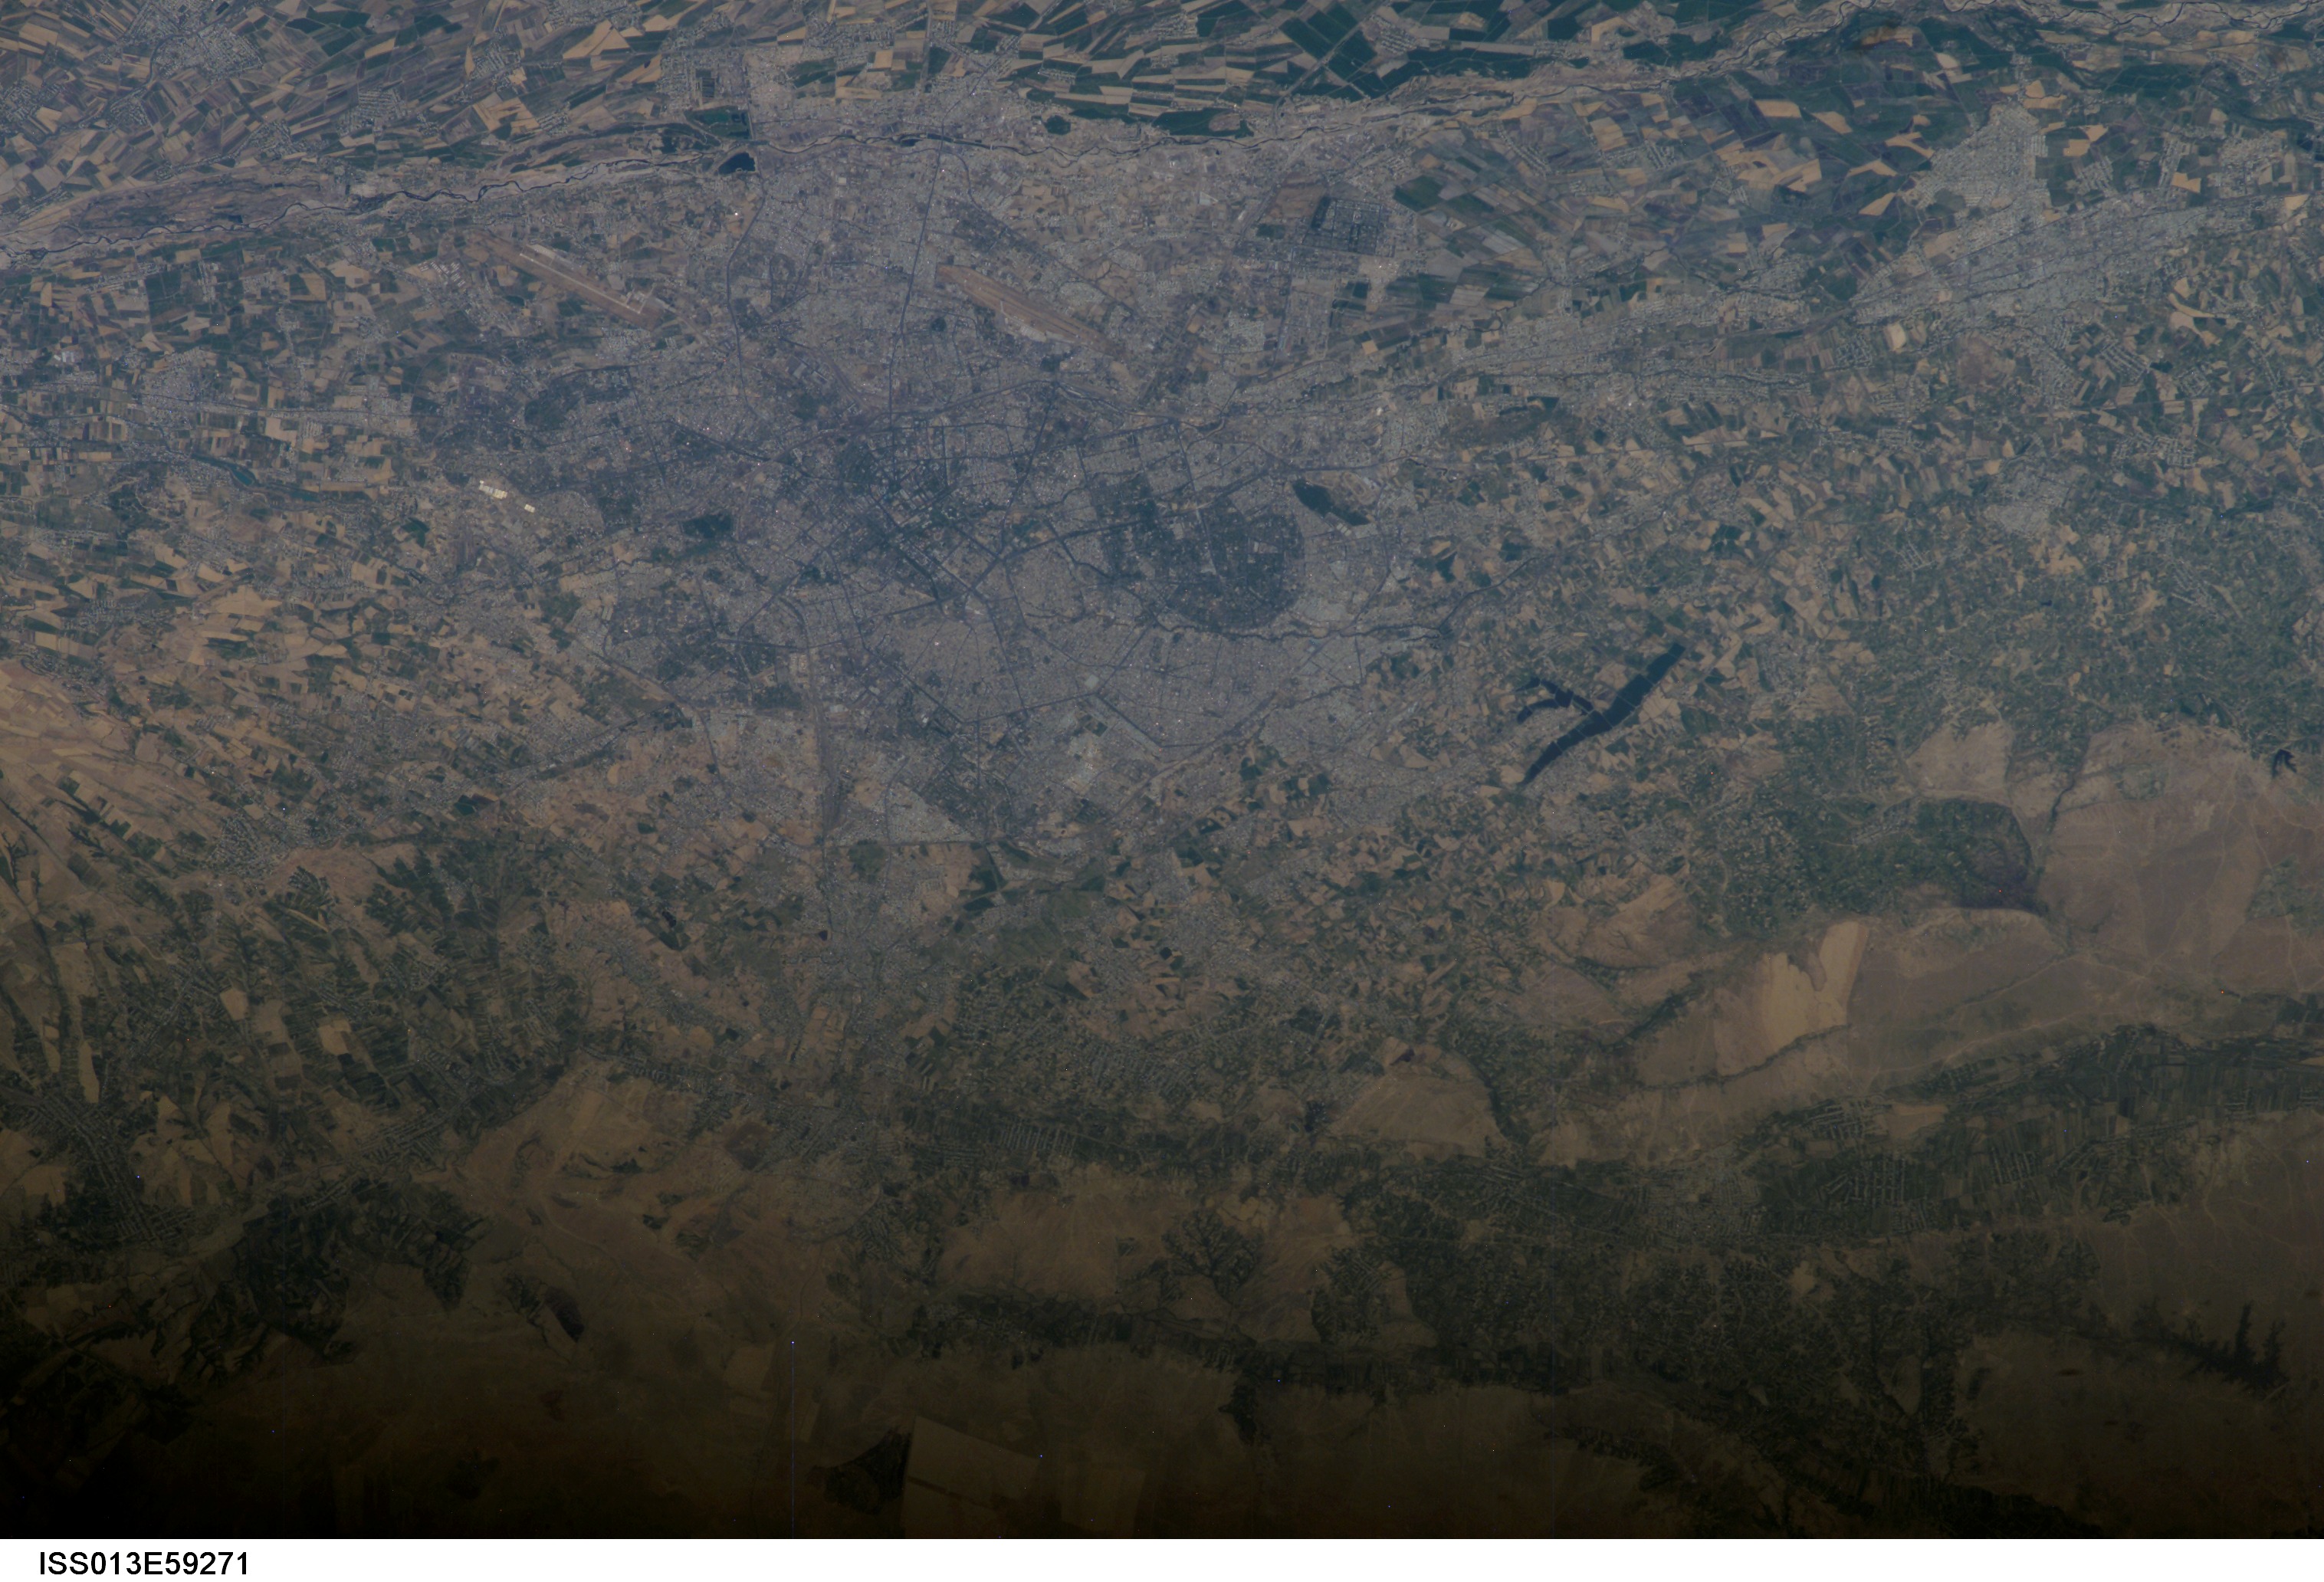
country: UZBEKISTAN
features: TASHKENT., CHIRCHIK R., AGR.
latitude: 41.5
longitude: 69.5
